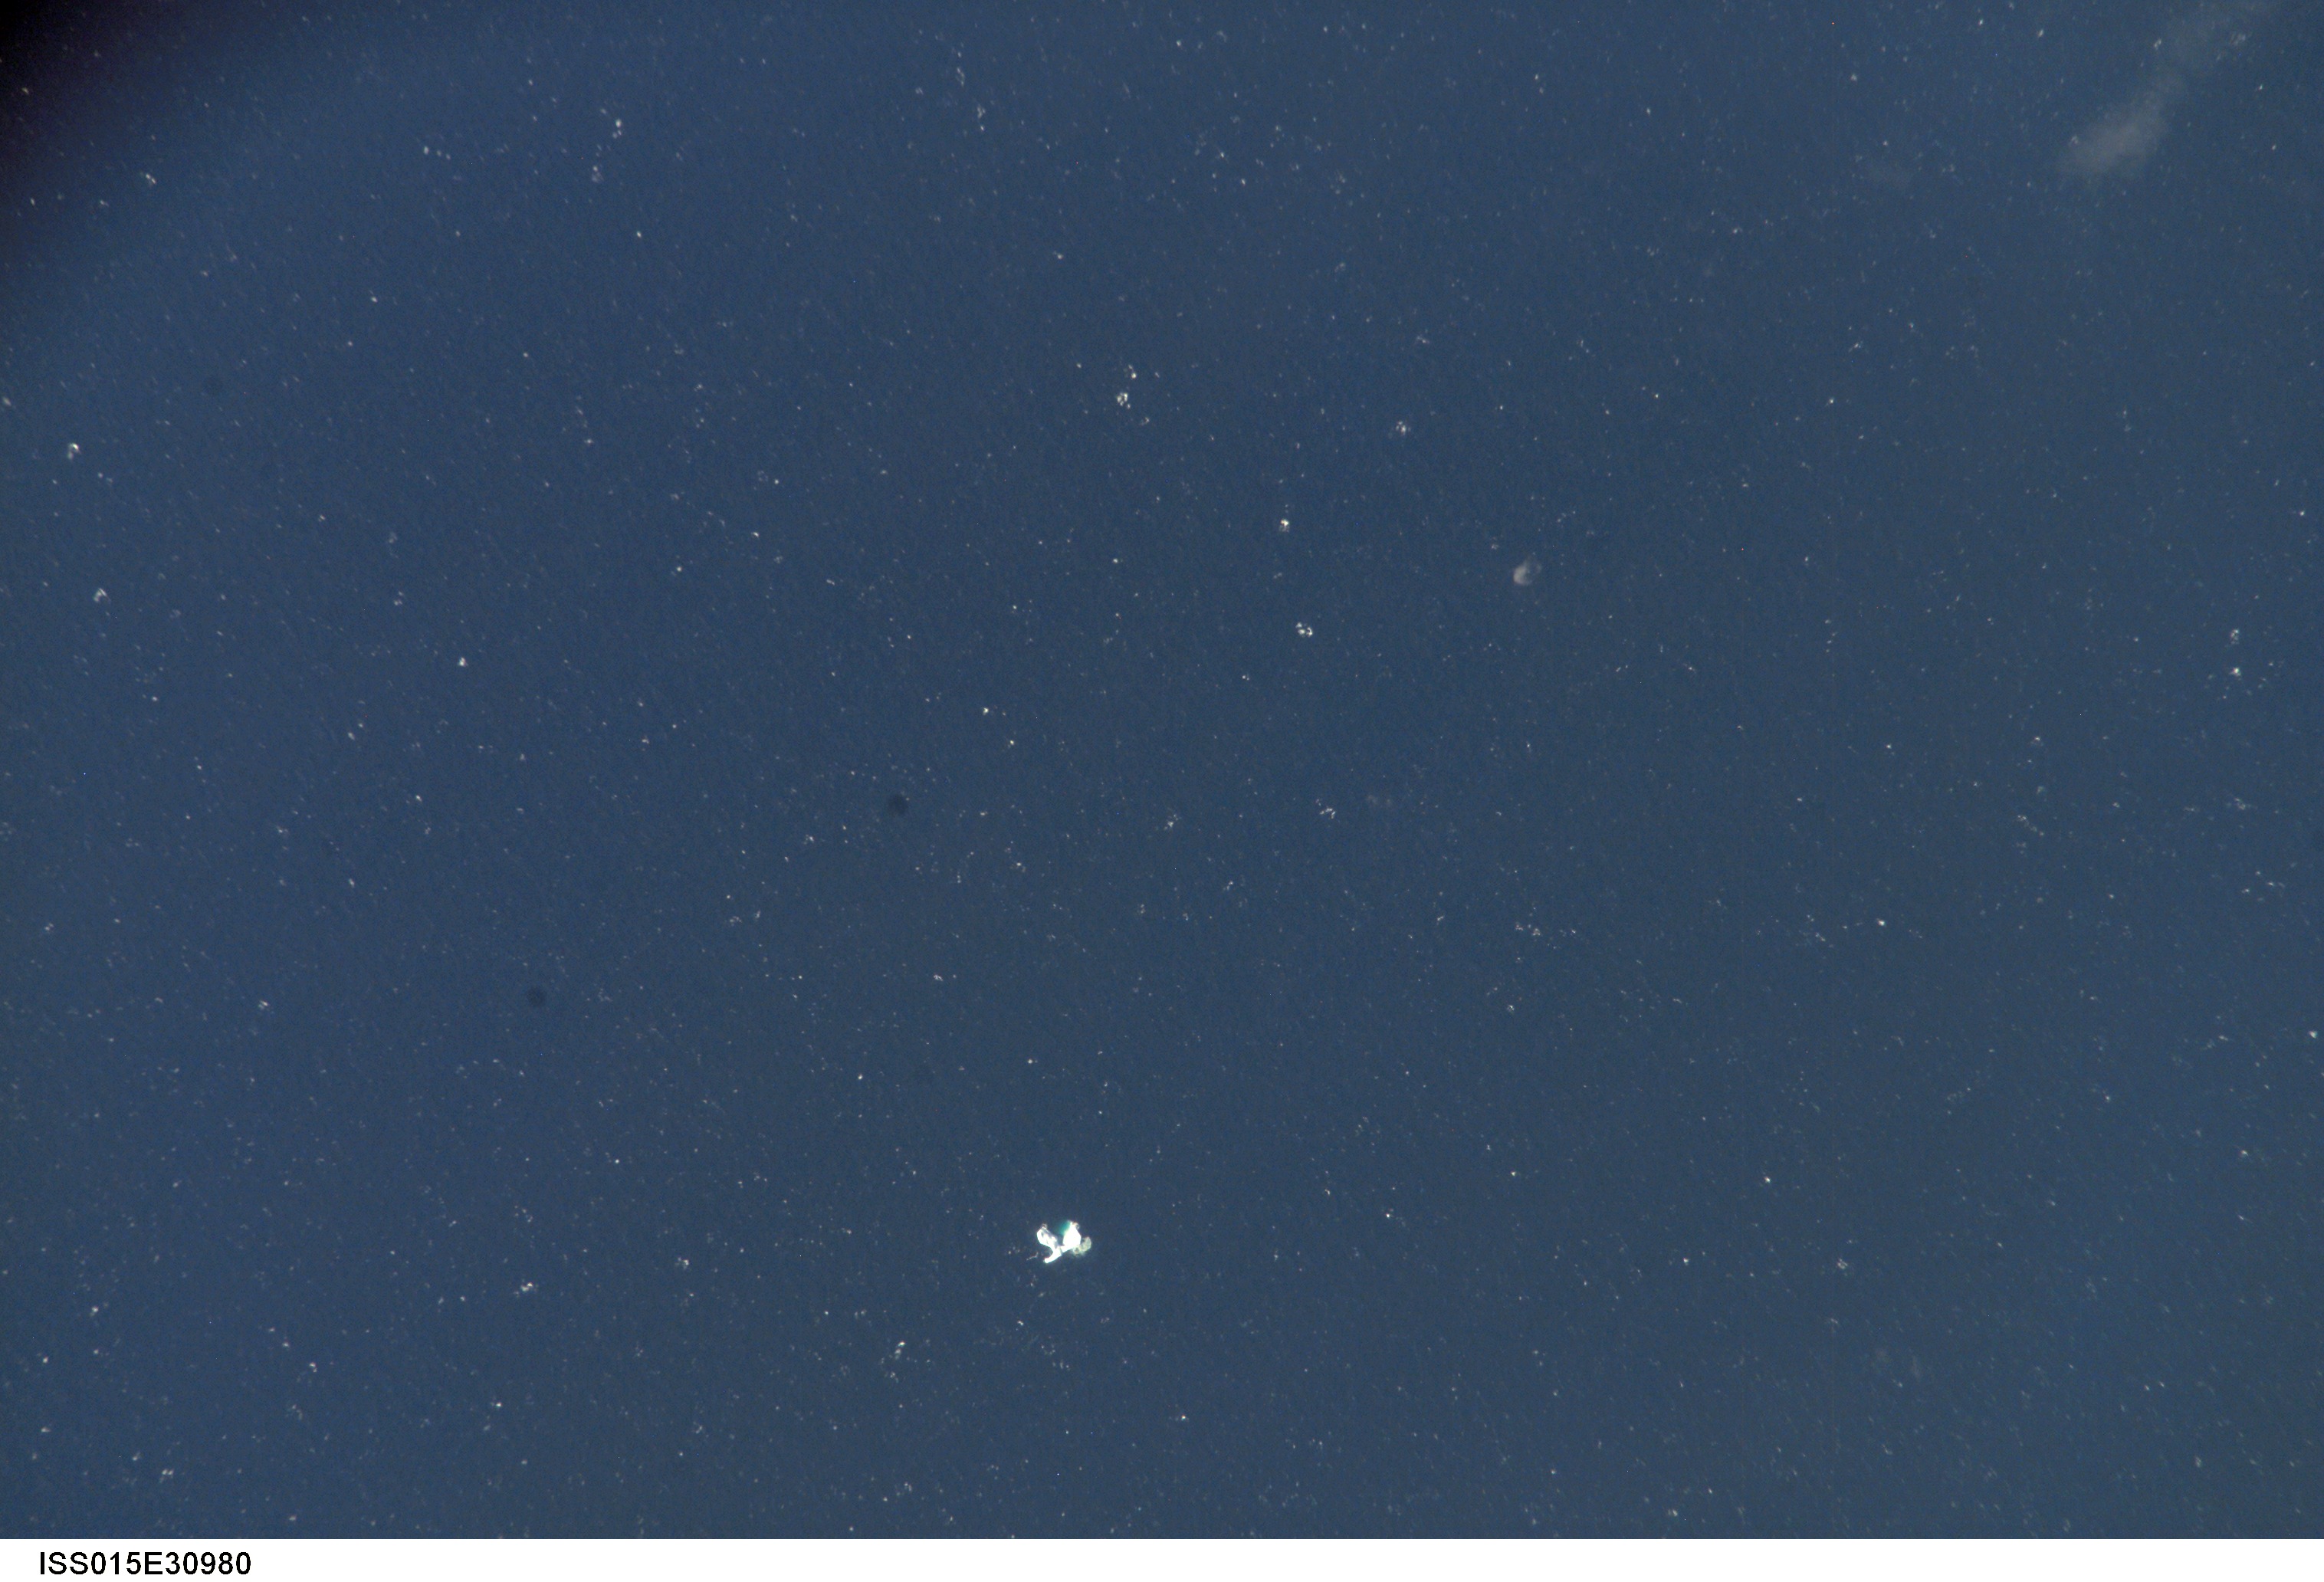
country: ATLANTIC OCEAN
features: SEA SURFACE, ICEBERG, WAVES
